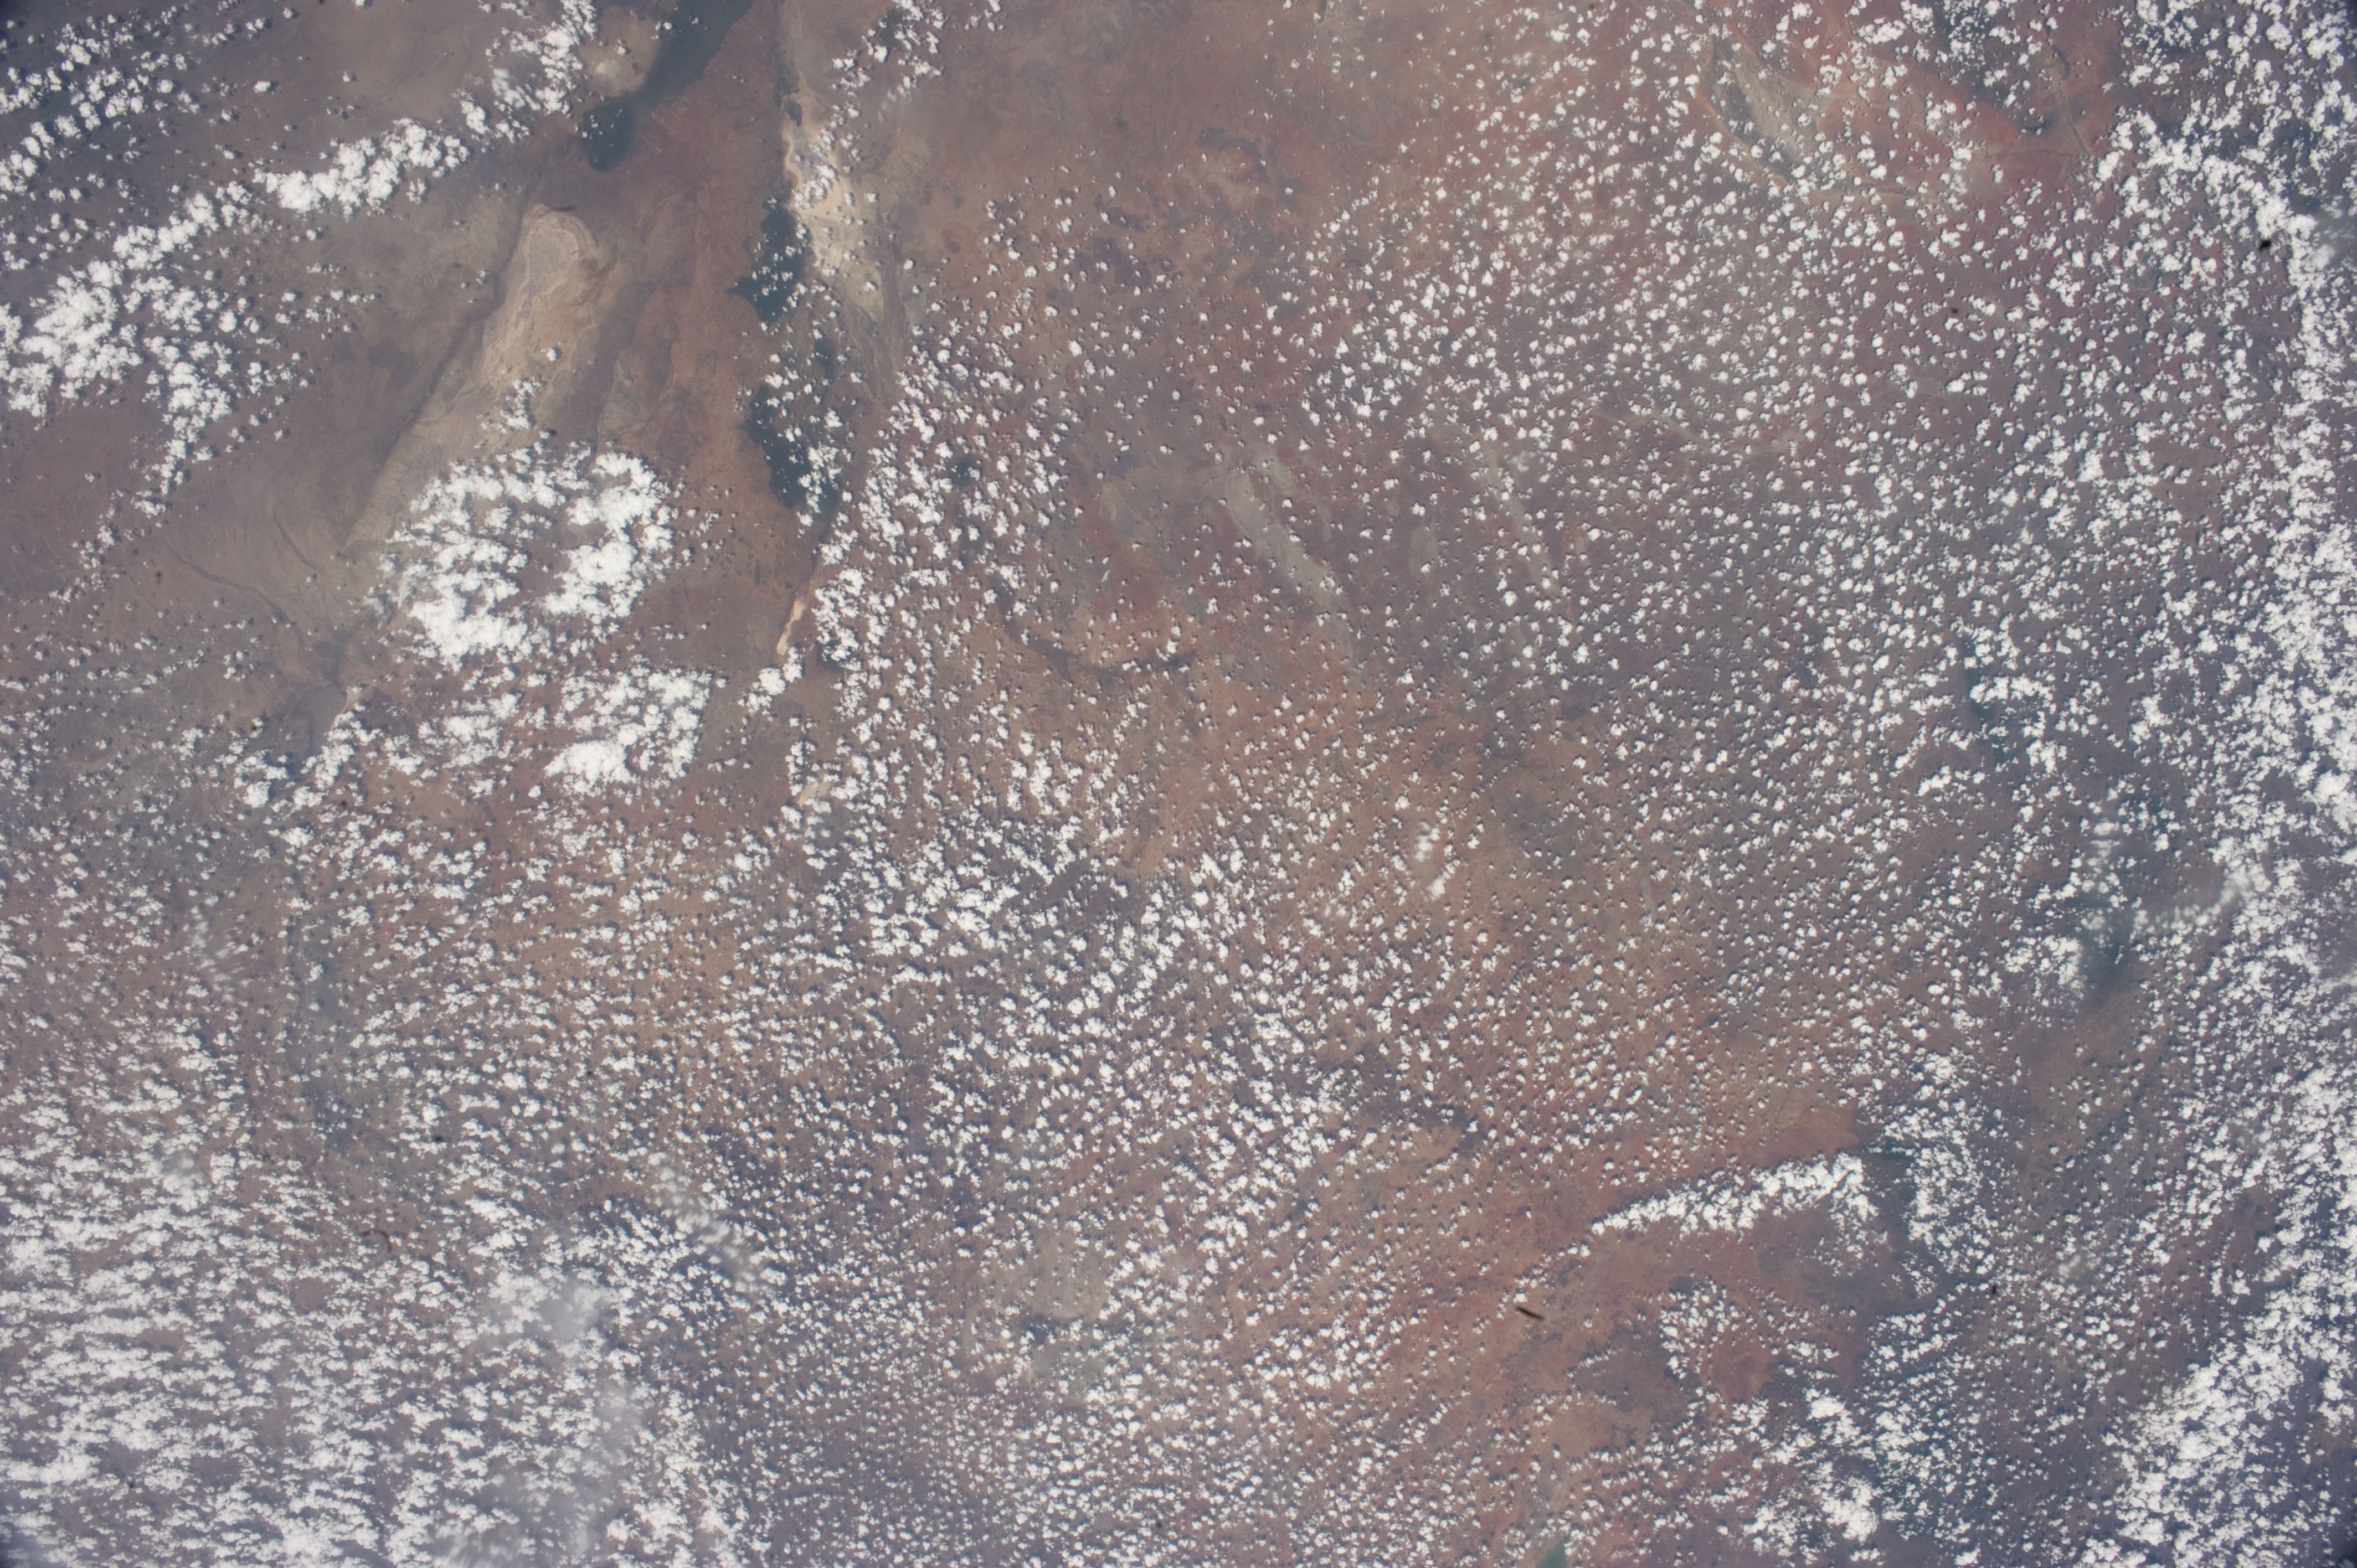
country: TANZANIA
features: L. EYASI, L. MANYARA, MASAI STEPPE
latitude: -5.0
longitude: 36.0
